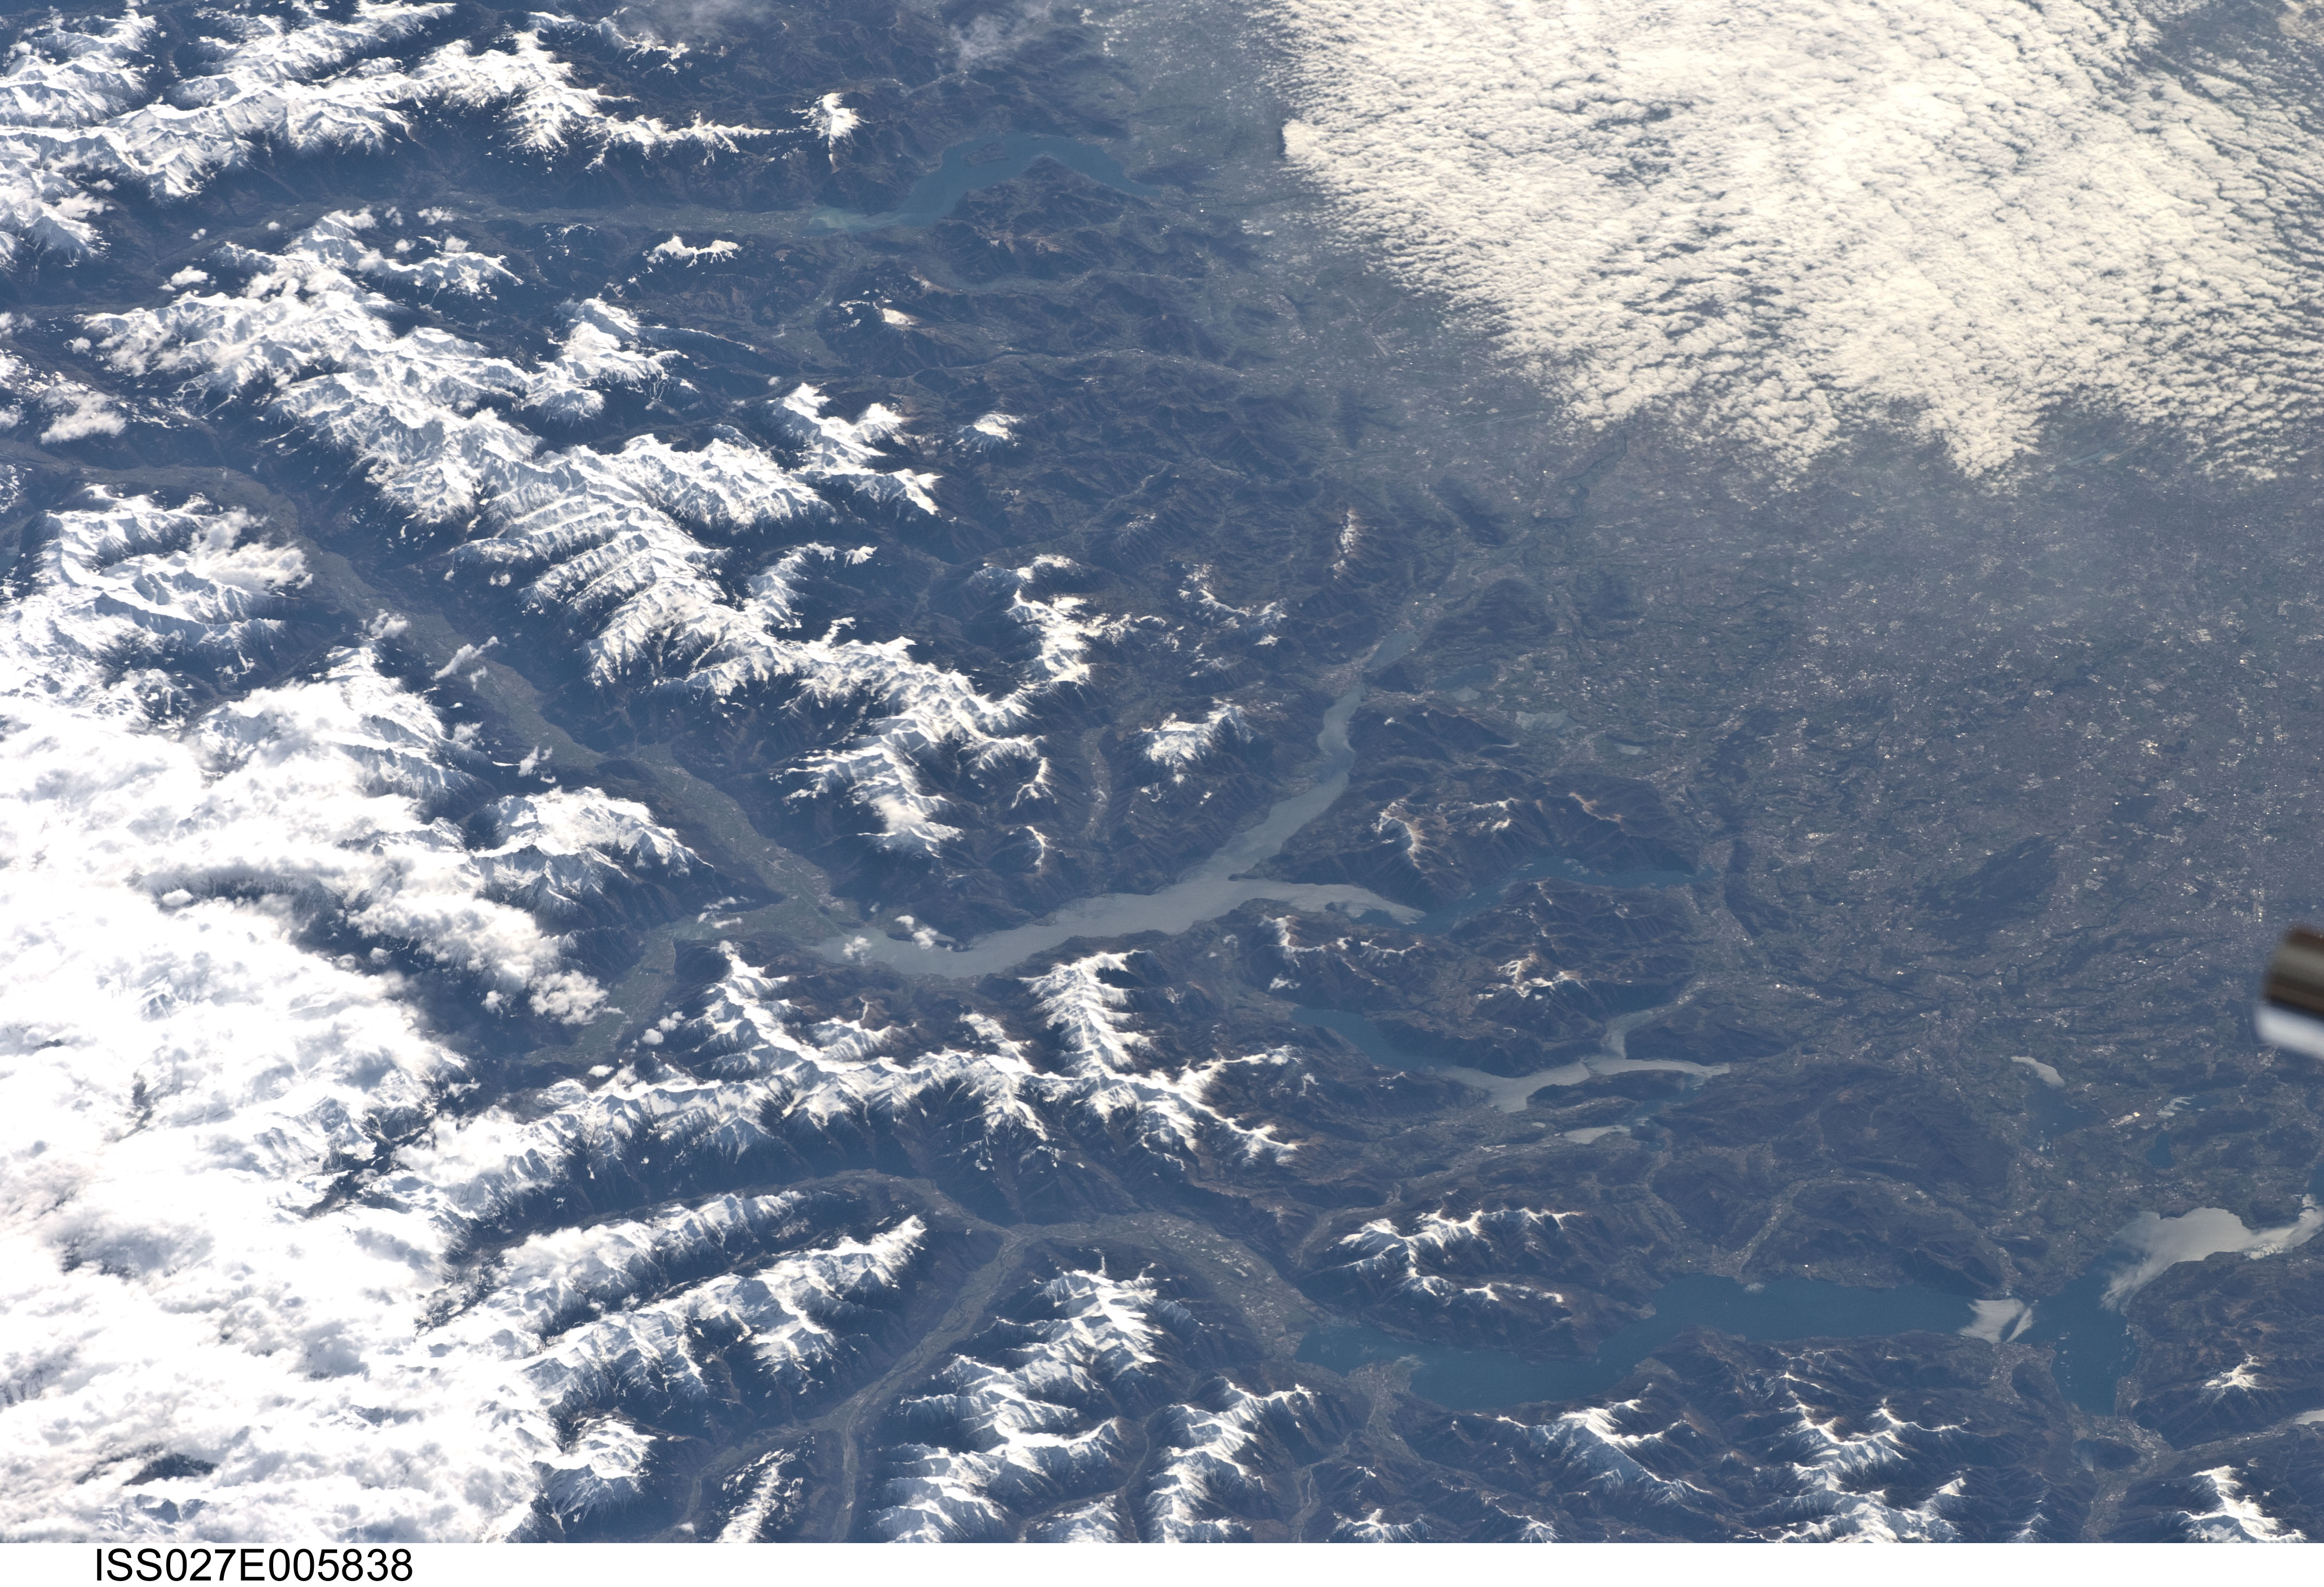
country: ITALY
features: N. SUBURBS OF MILAN,L. ISEO,L. COMO,ALPS,L. MAGGIORE,ISS.
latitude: 46.0
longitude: 9.4
